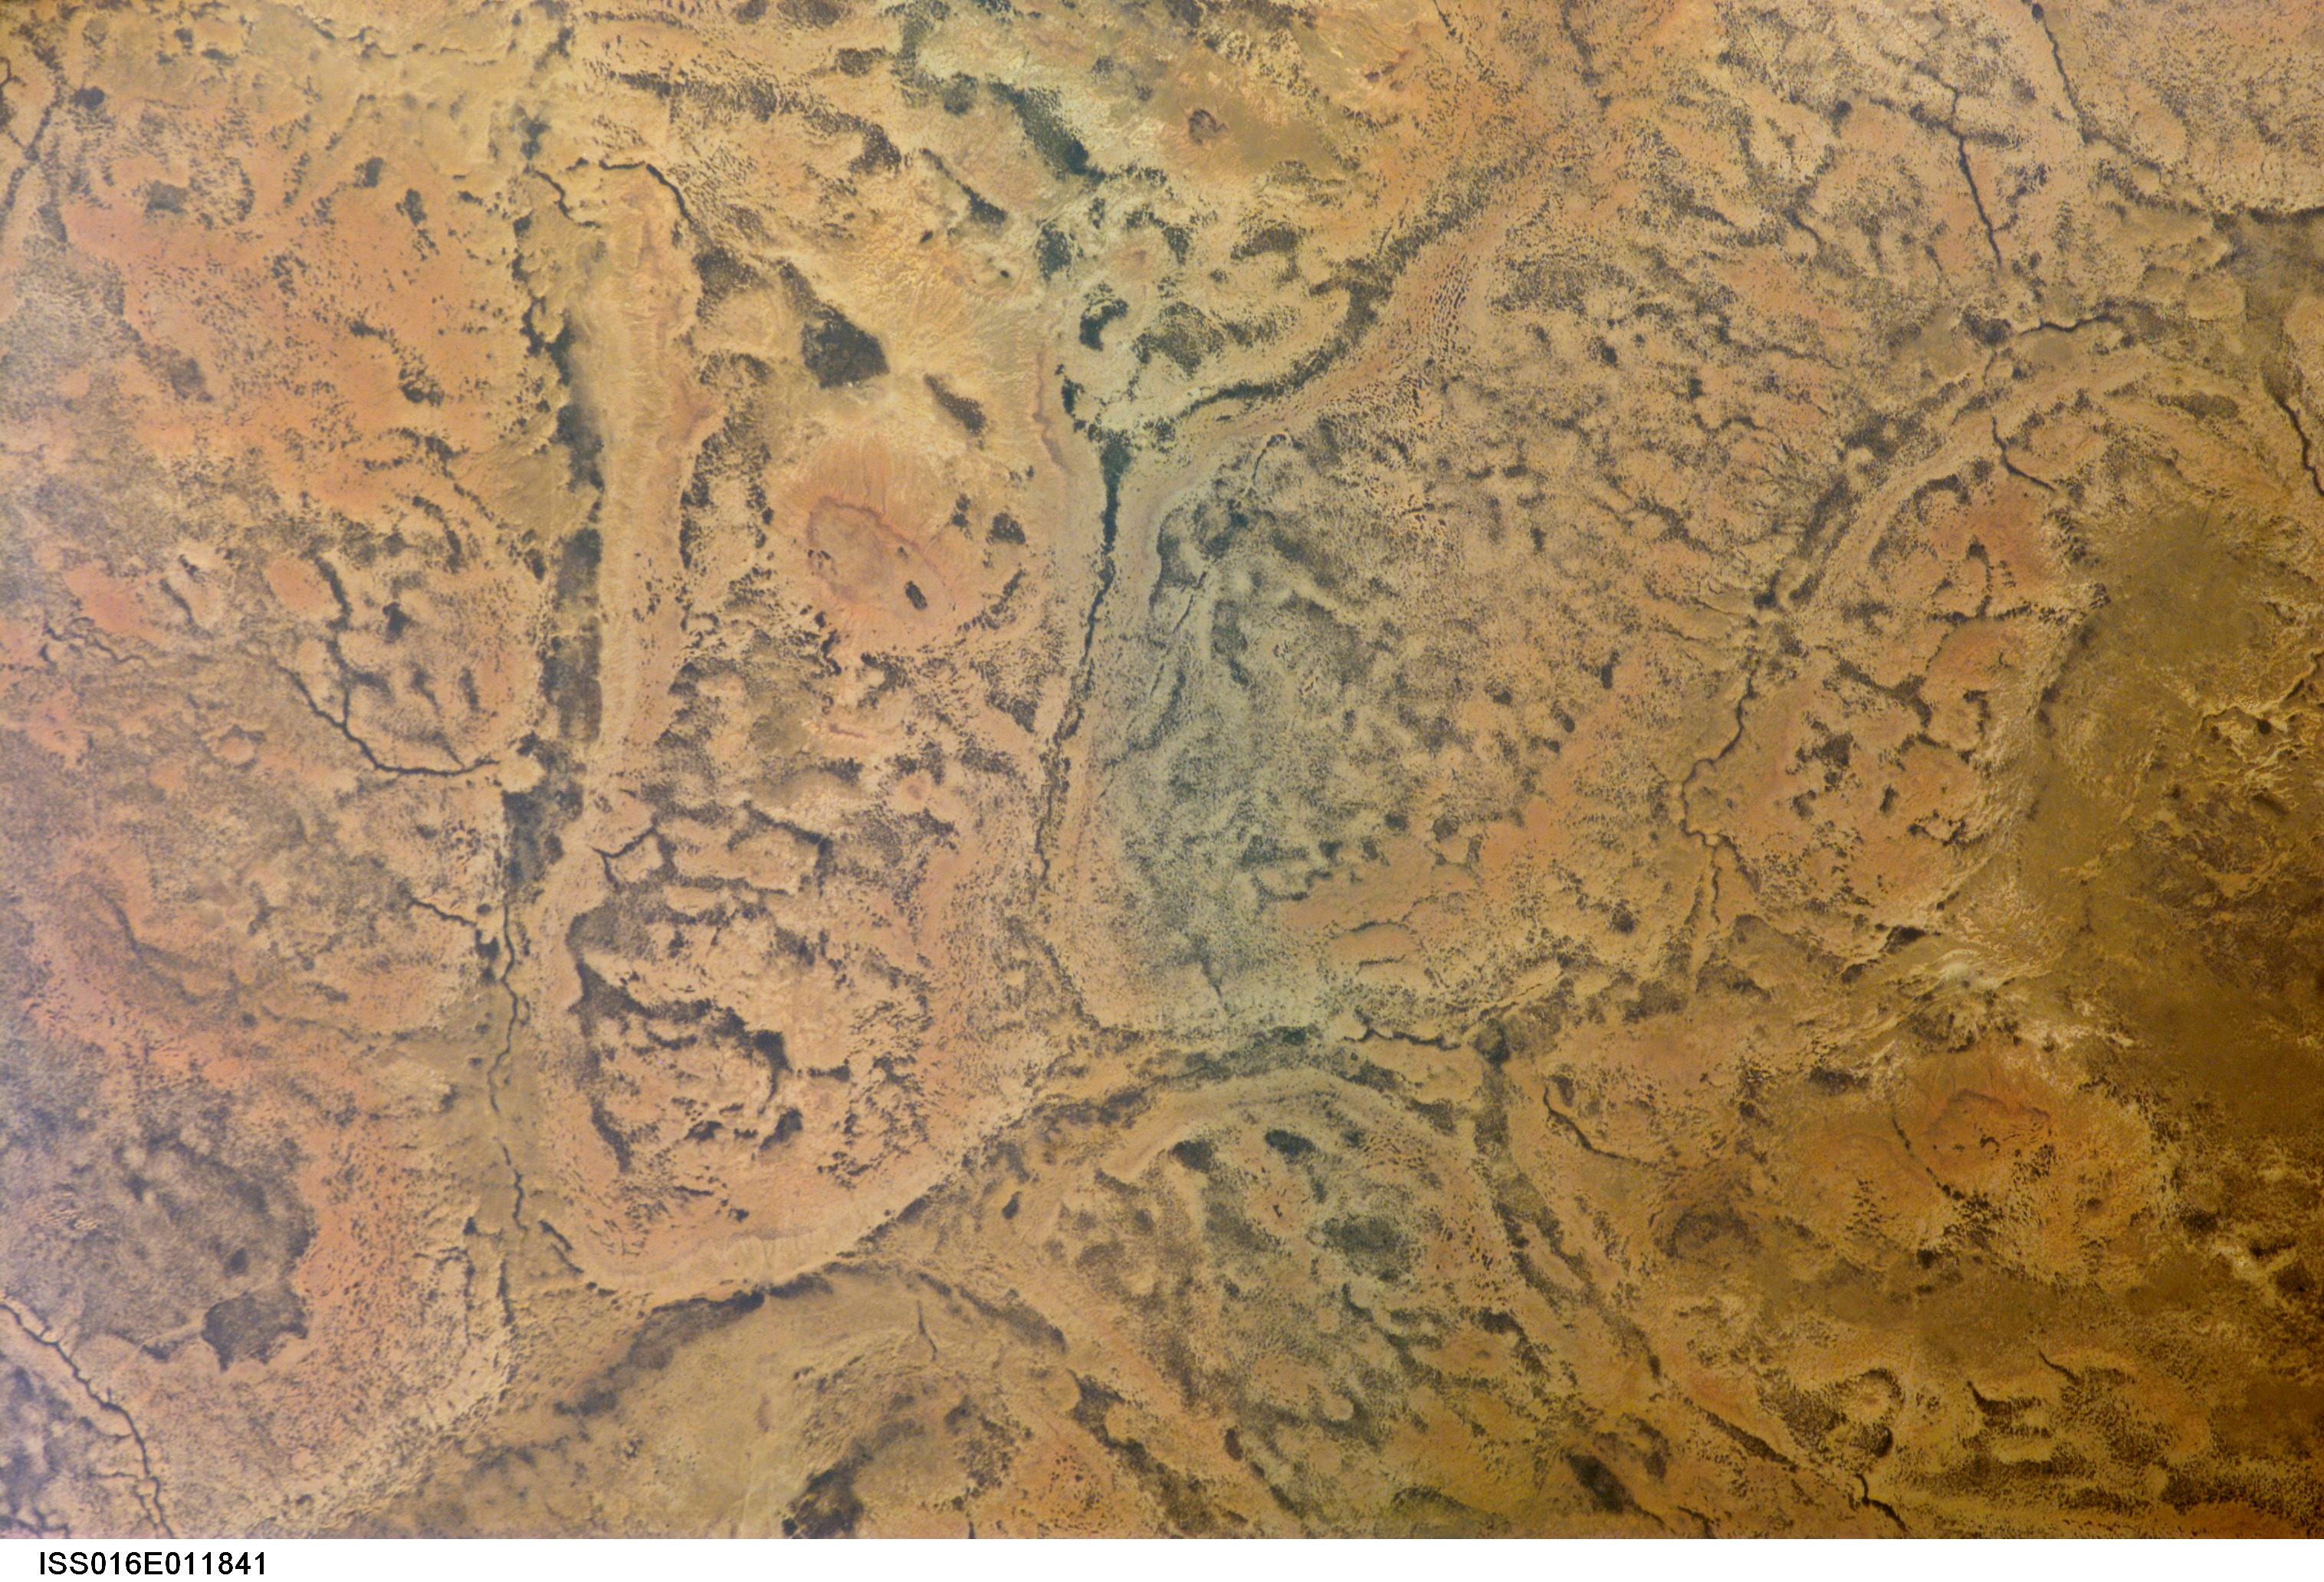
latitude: 15.3
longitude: -6.6
